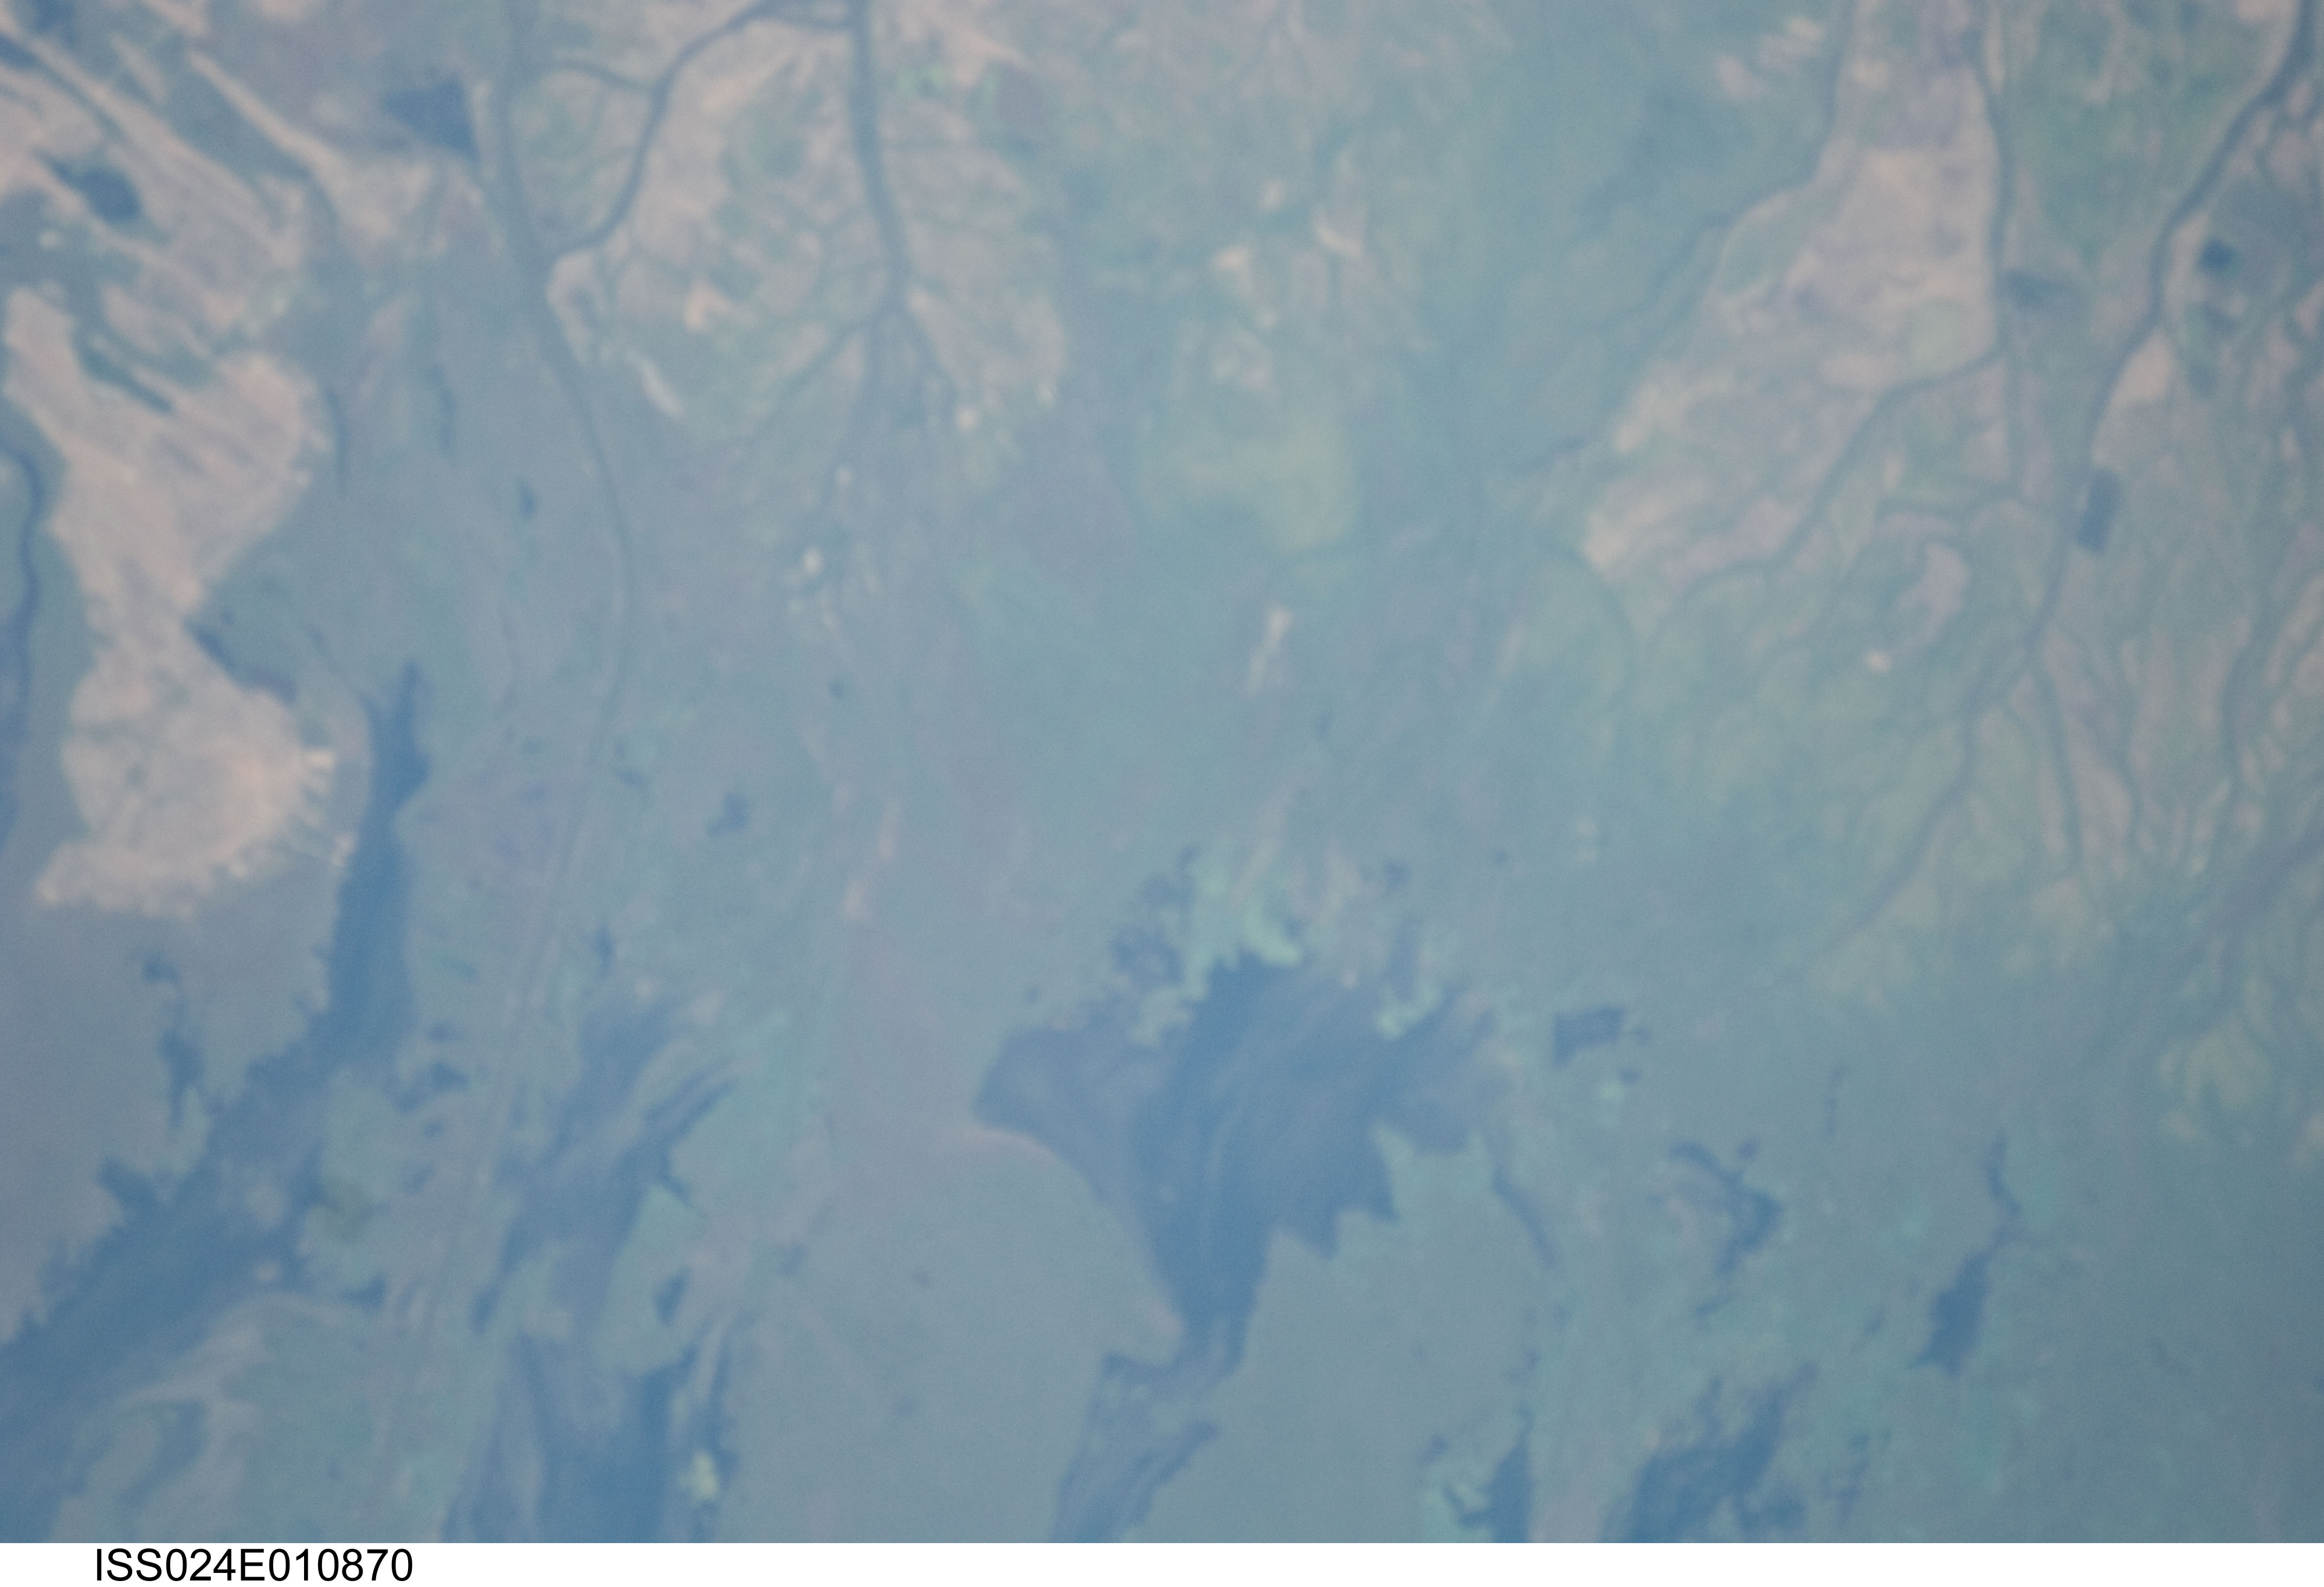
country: RUSSIAN FEDERATION
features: VOLGA DELTA, DUNES, SOFT
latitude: 45.7
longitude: 47.8
